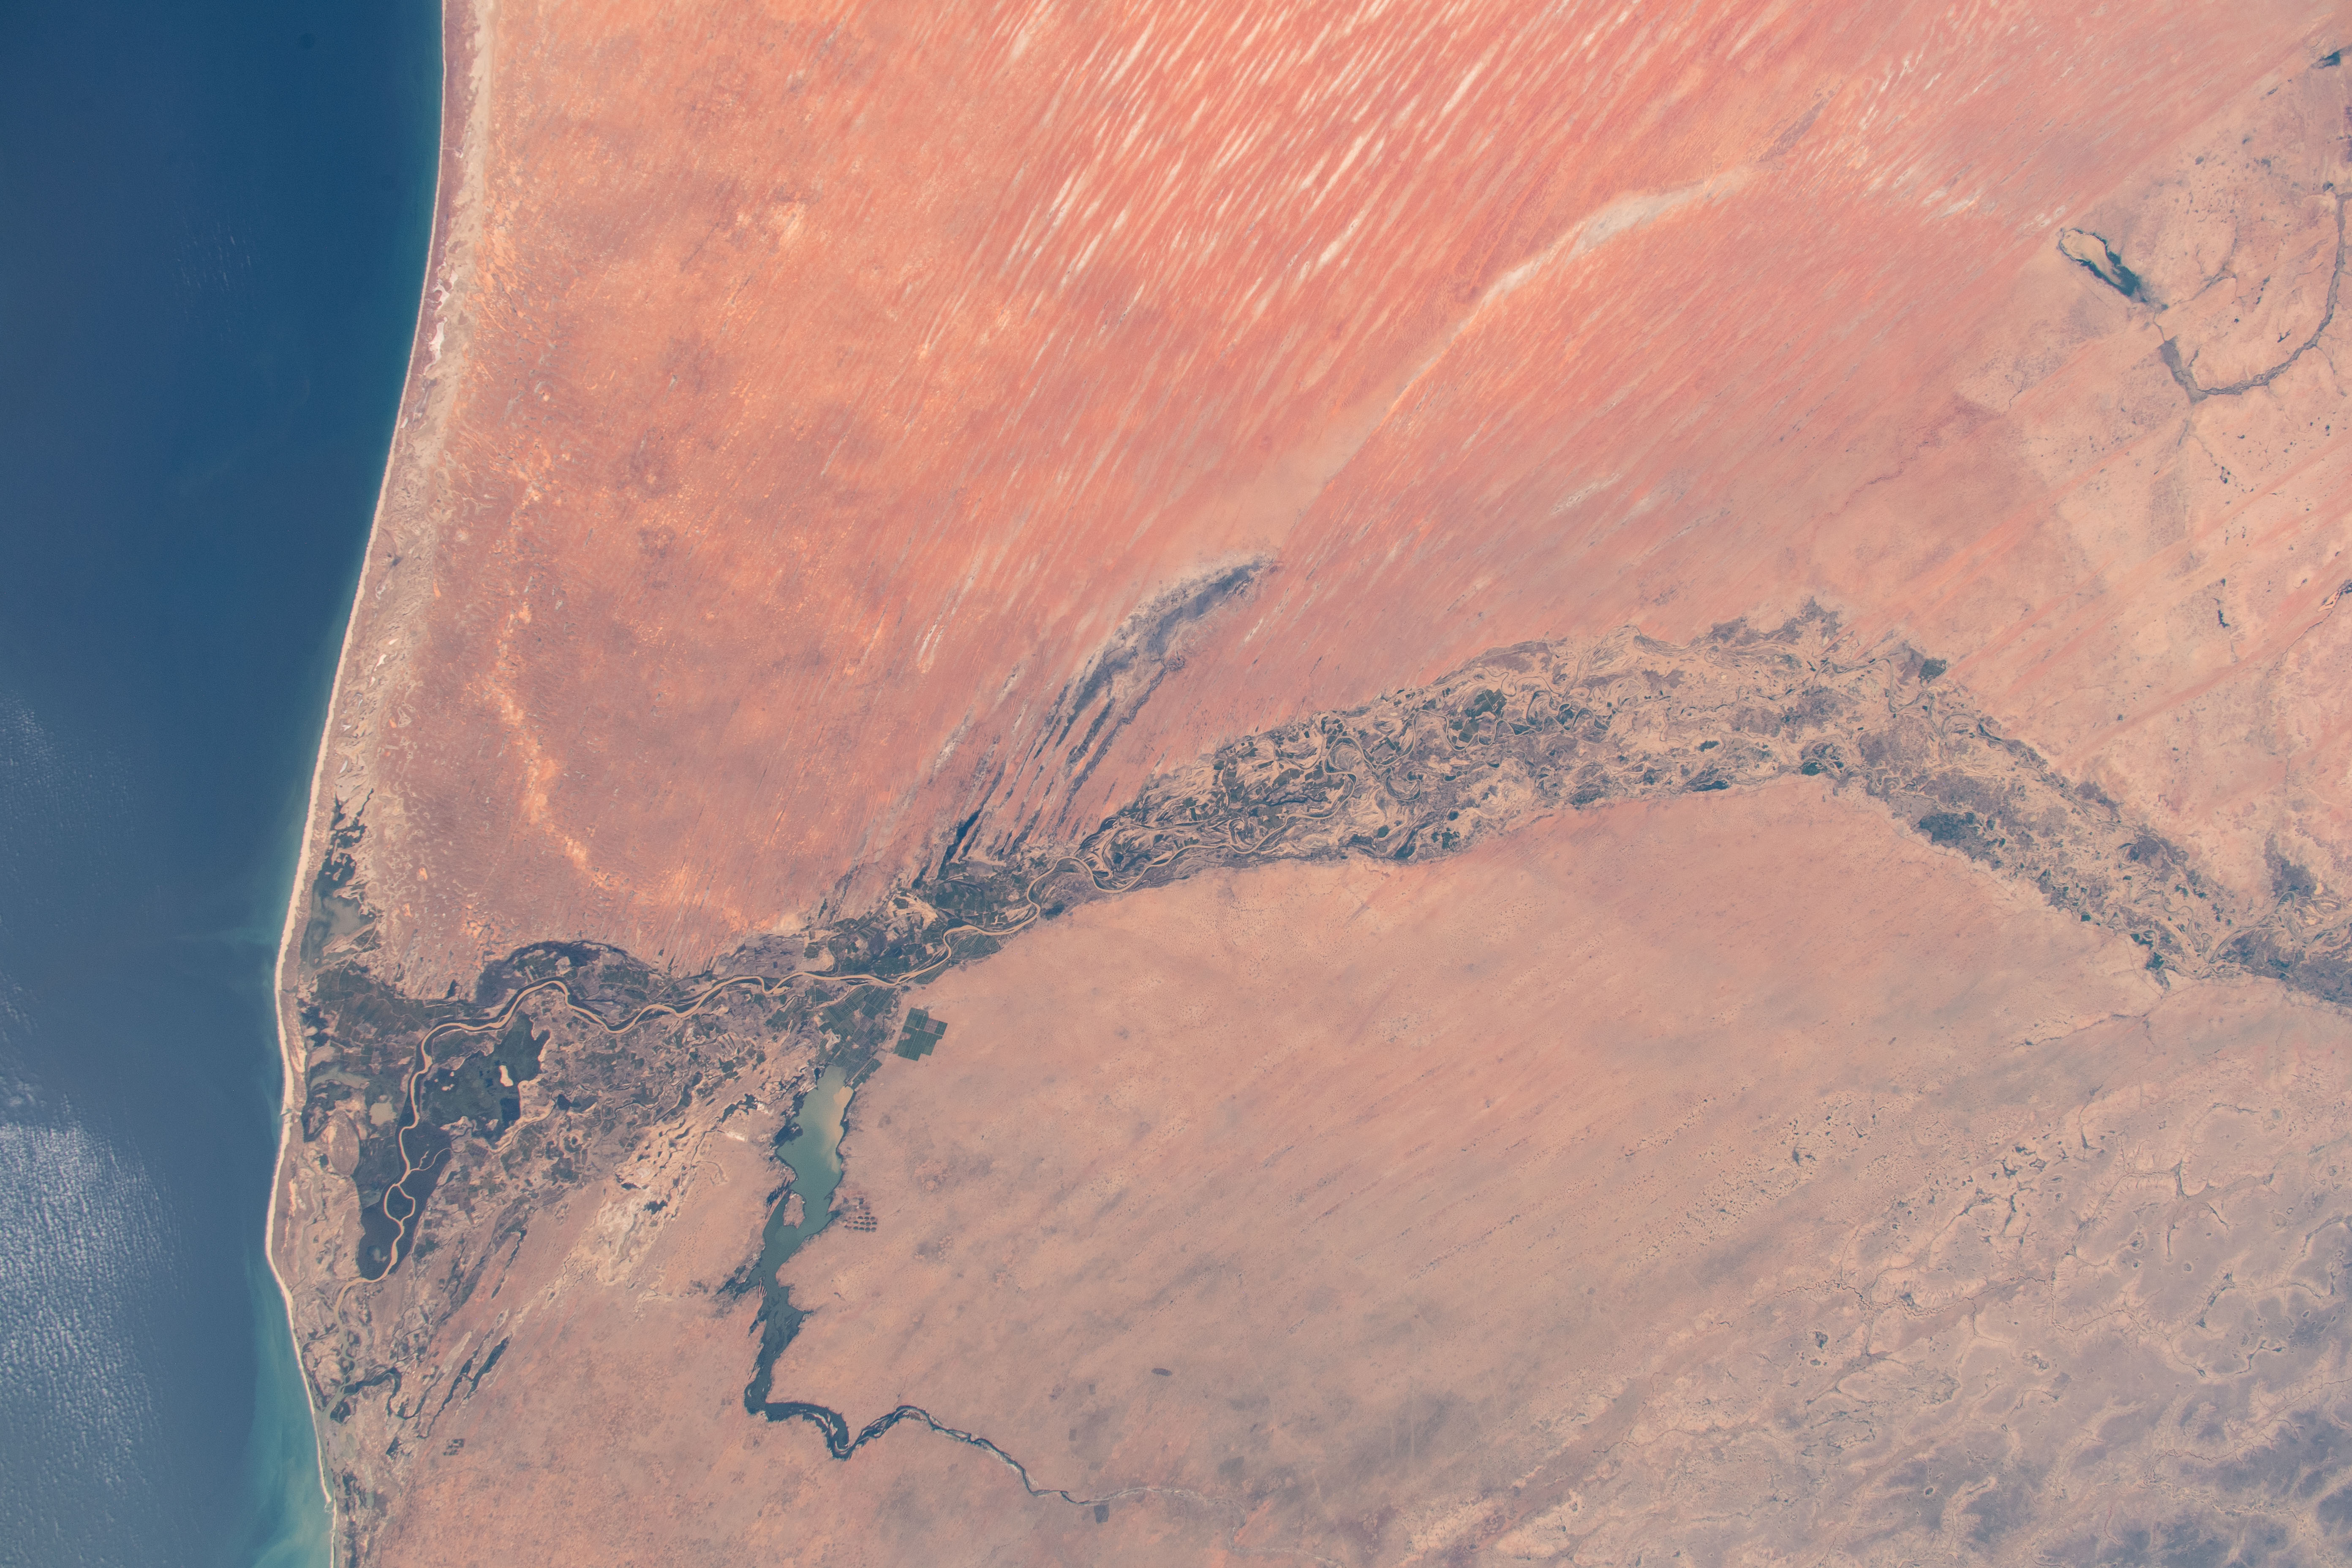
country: MAURITANIA
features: TRARZA DESERT, LAKE ALEG, SENEGAL RIVER, LAC DE GUIERS, SAINT LOUIS
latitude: 16.5
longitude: -15.0
